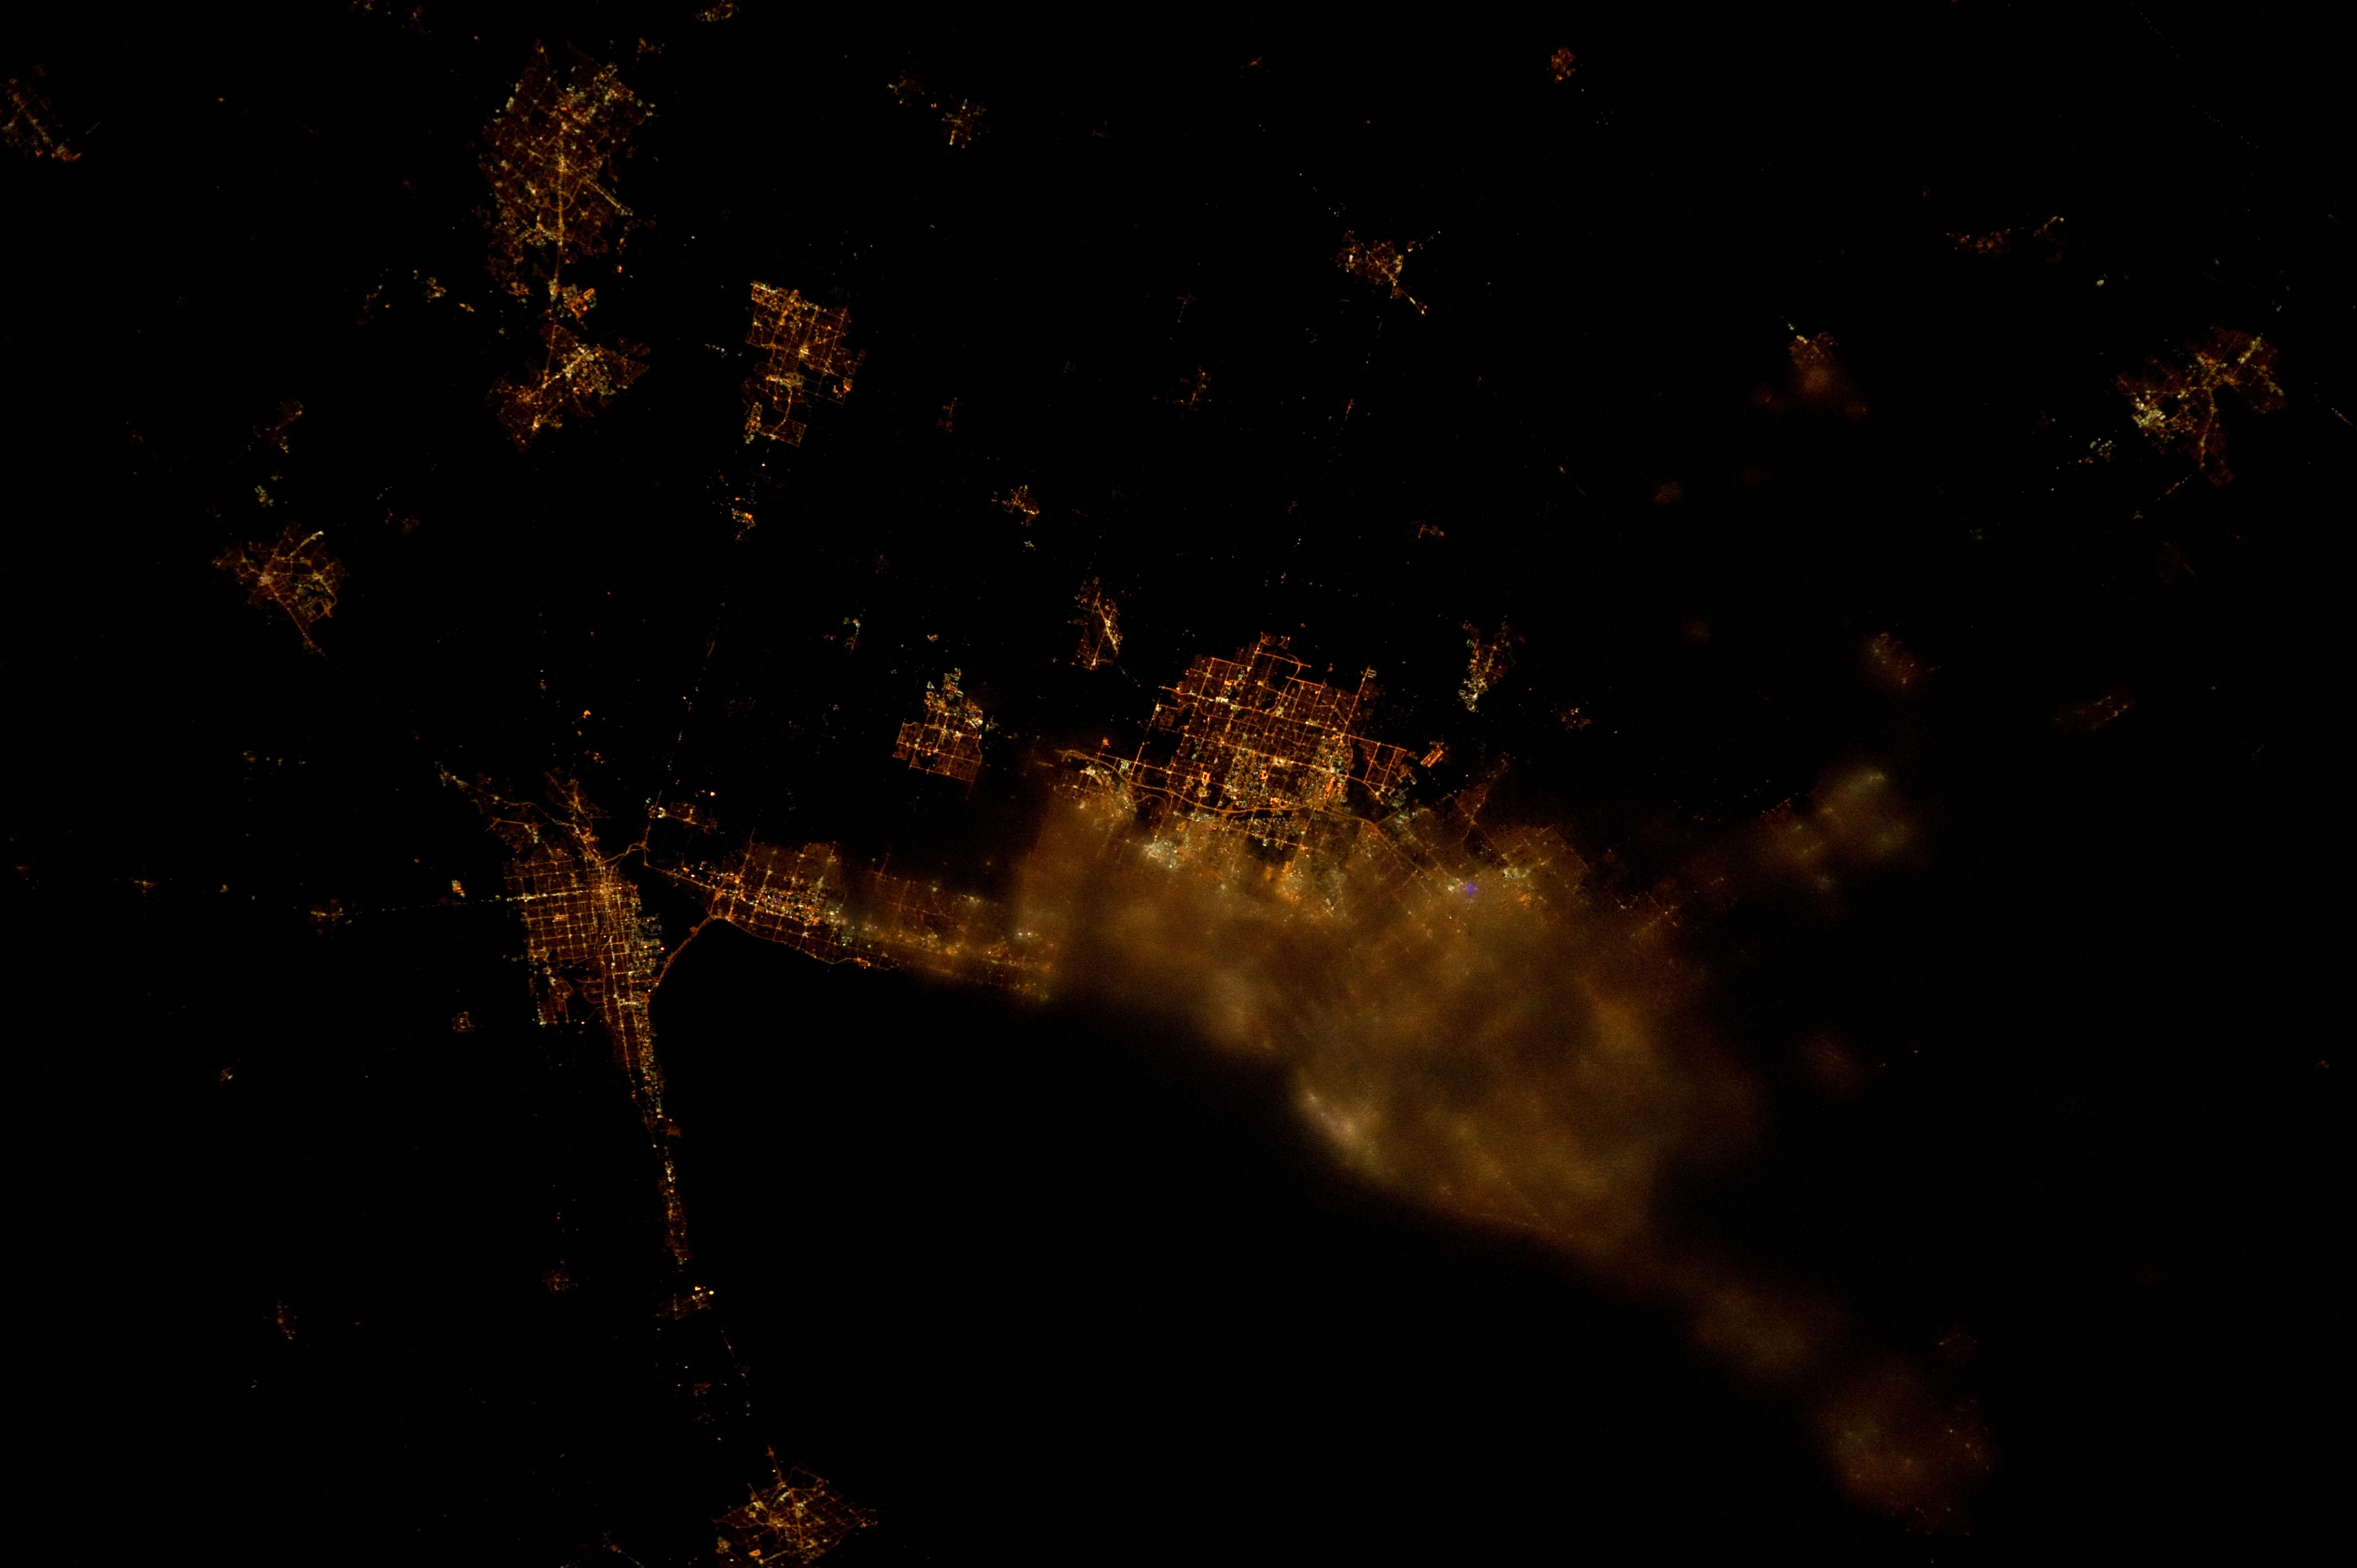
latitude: 43.3
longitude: -79.8
